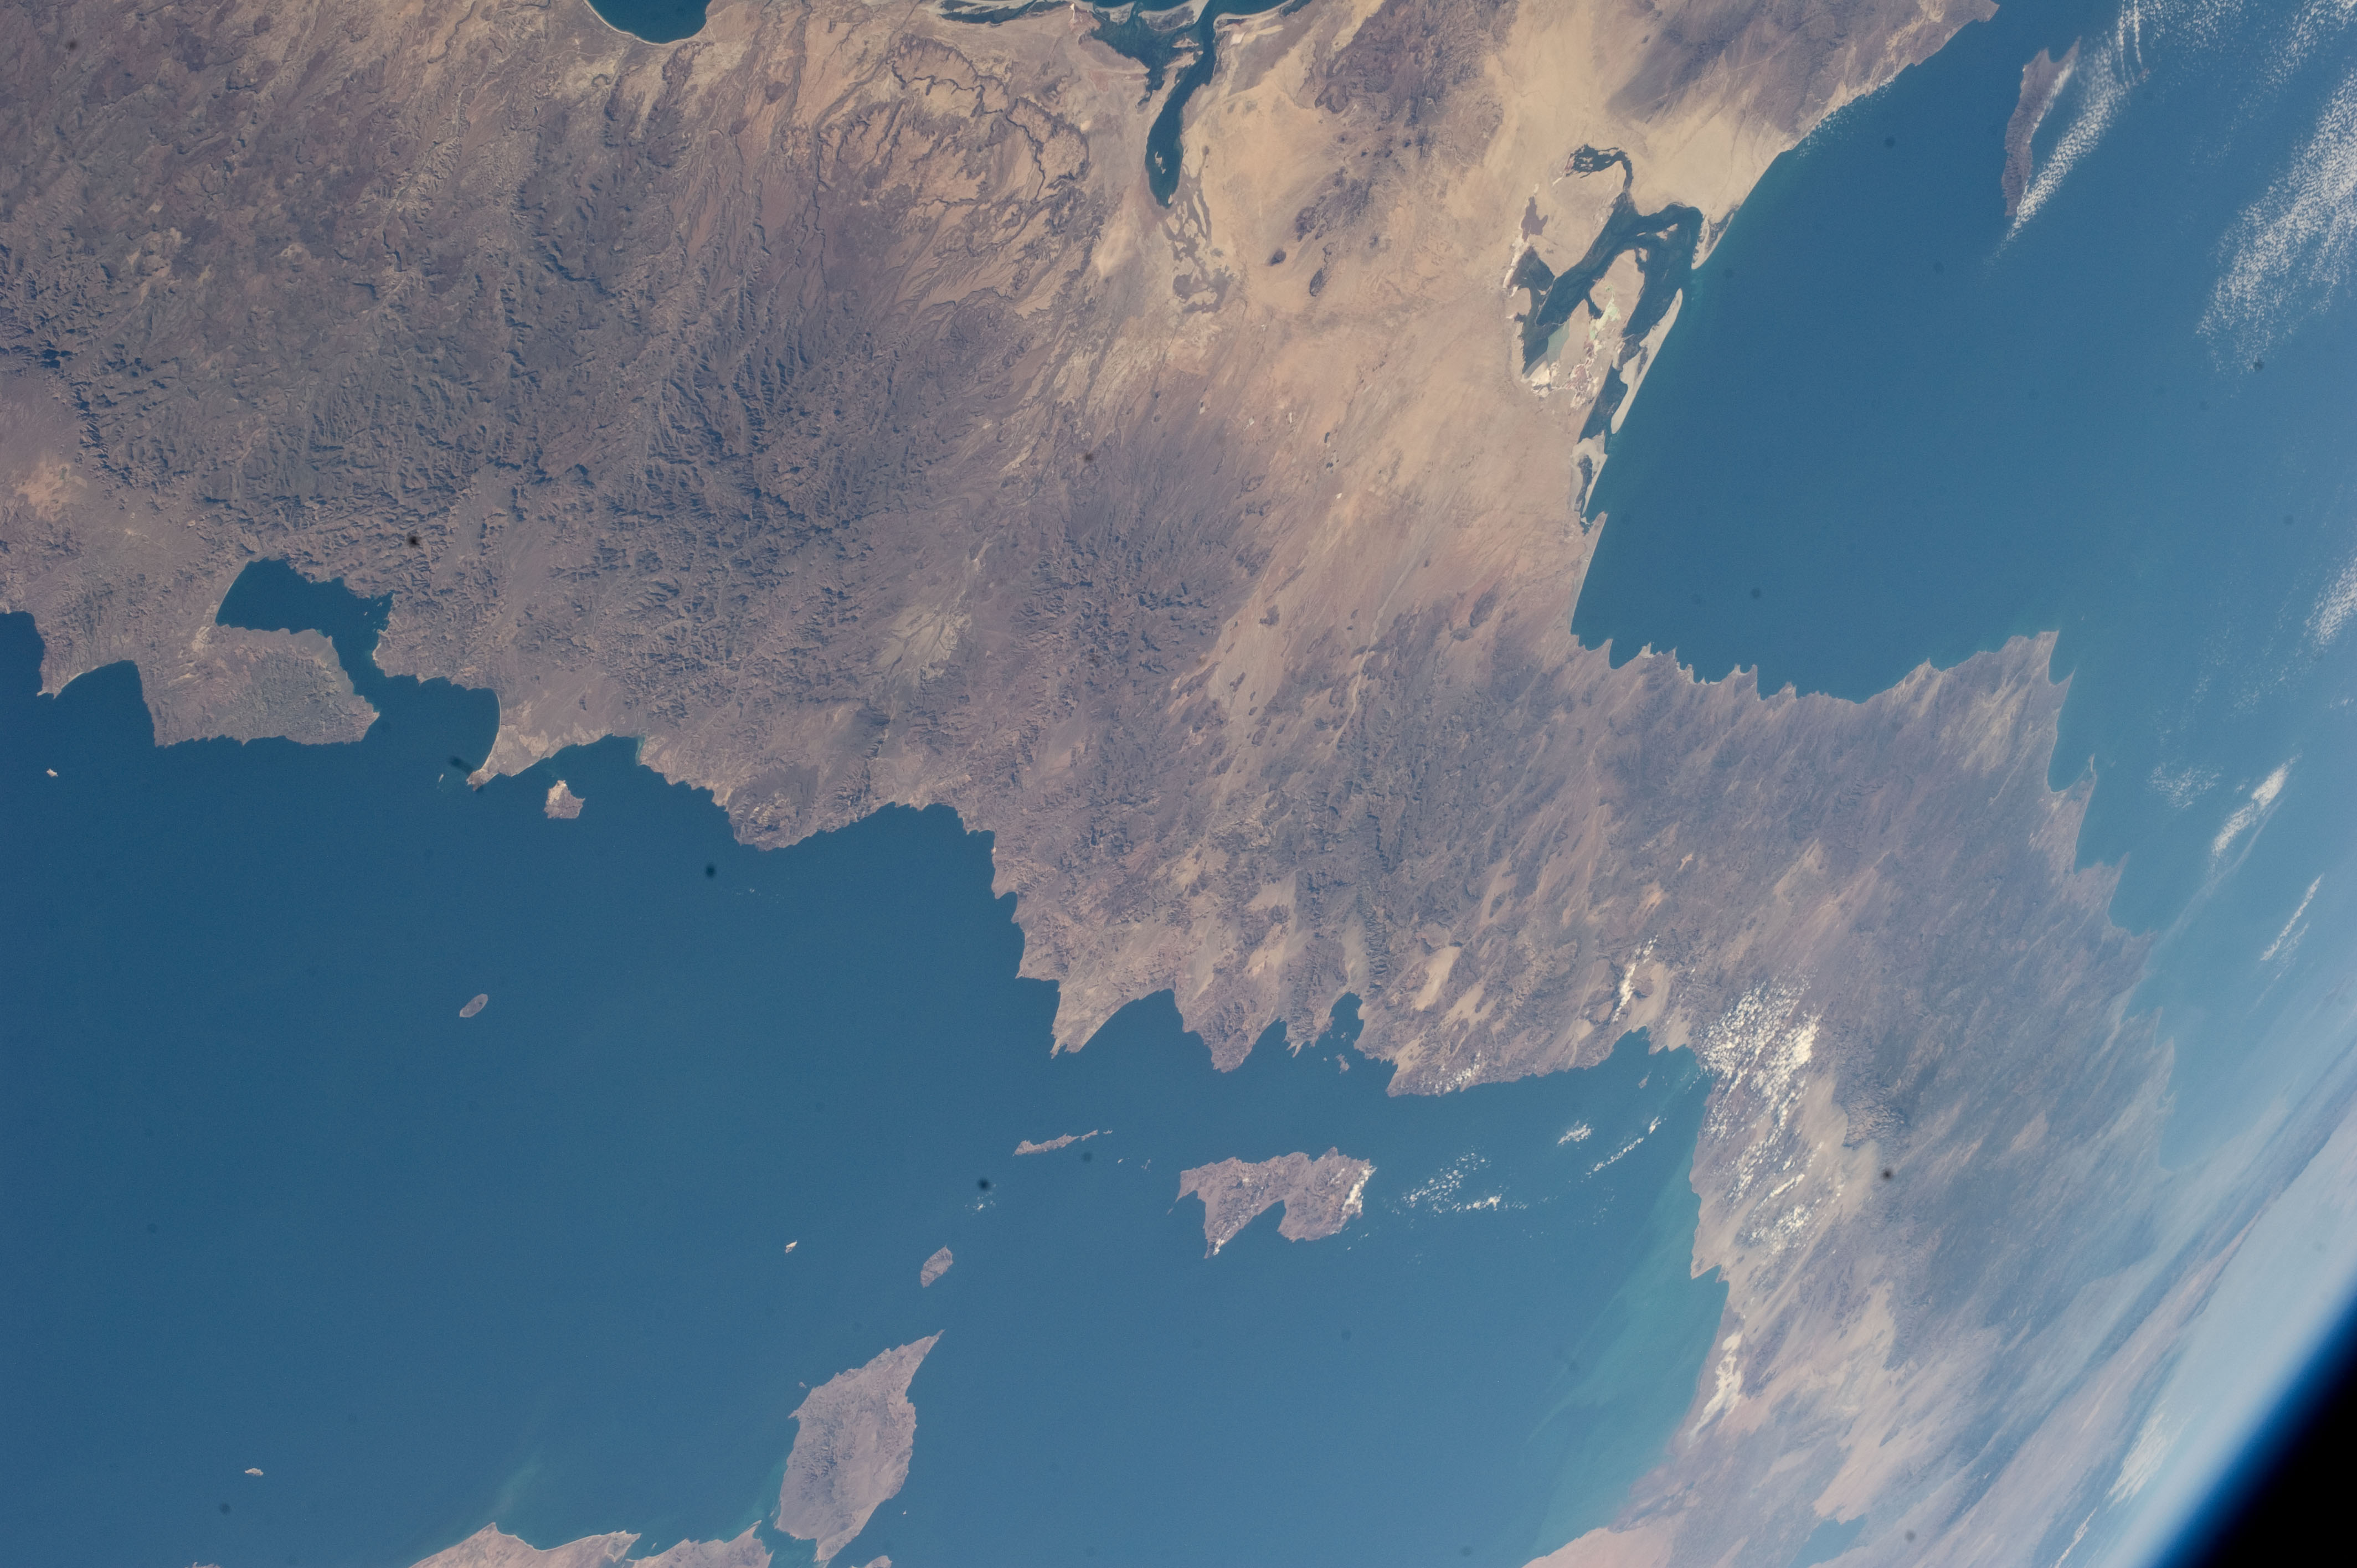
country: MEXICO
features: PAN- BAJA PEN., ANGEL DE LA GUARDA I., TIBURON I., G. OF CALIFORNIA
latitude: 28.0
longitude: -113.0
